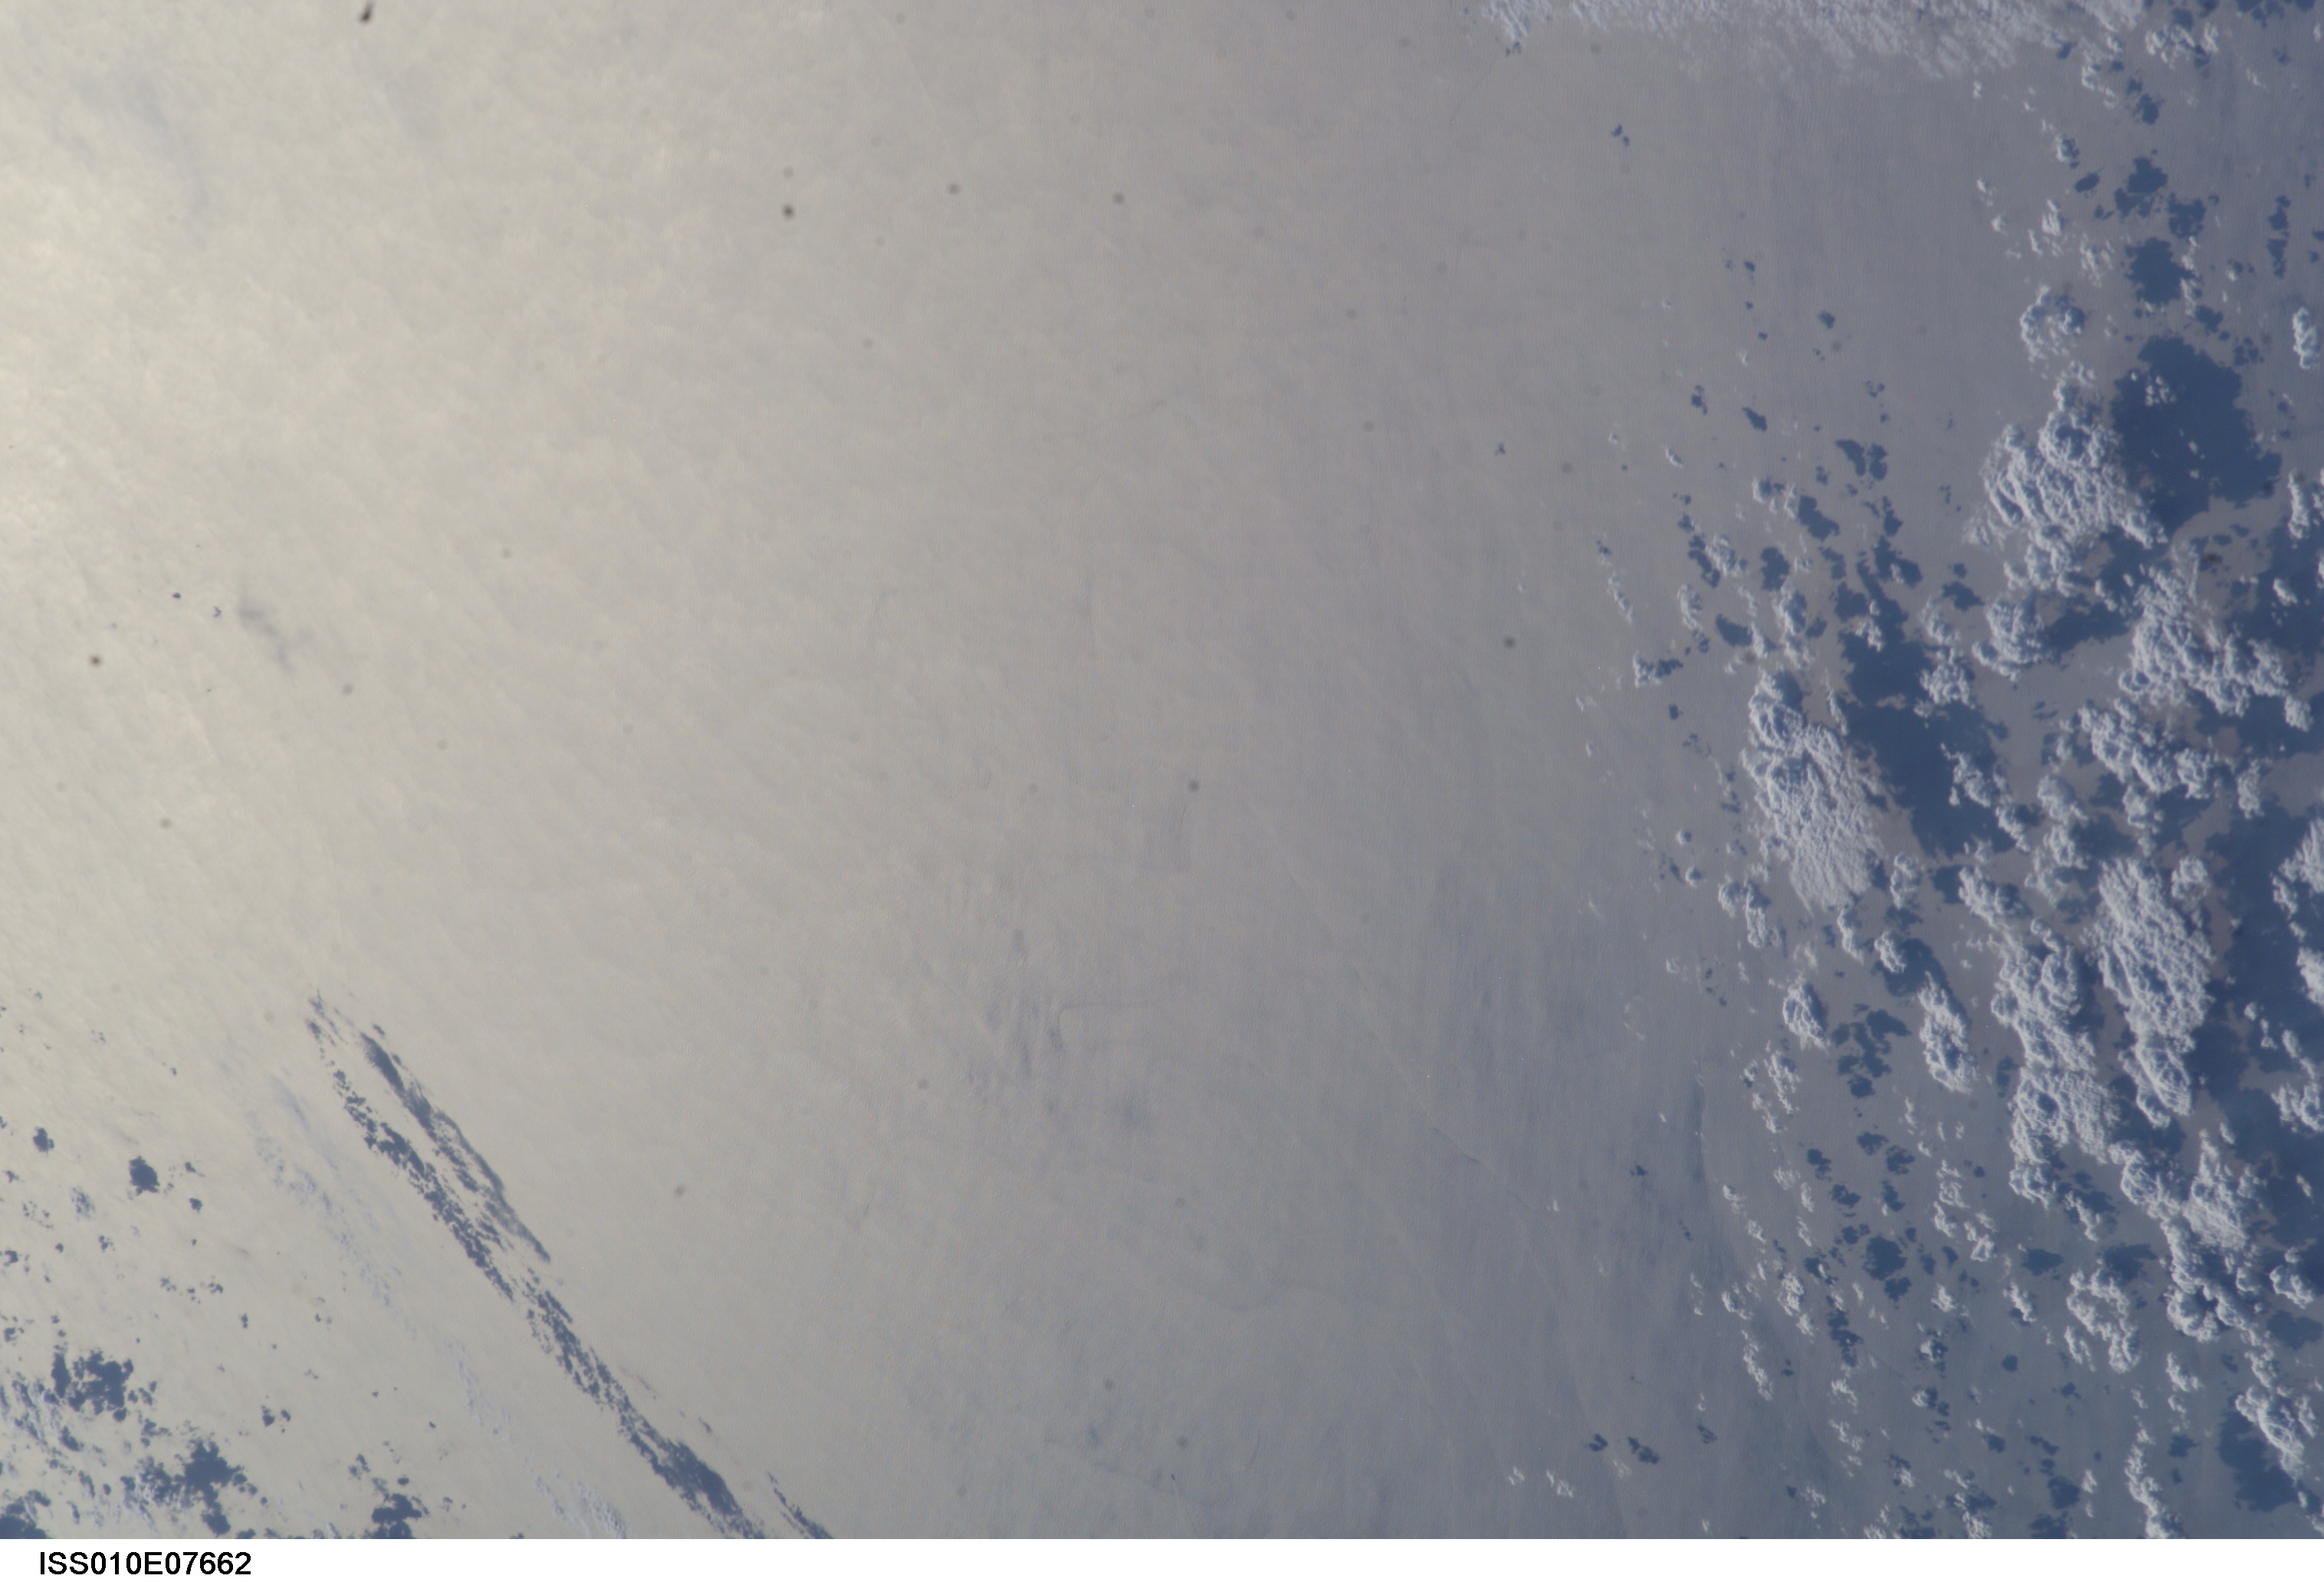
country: ATLANTIC OCEAN
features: GLINT, INTERNAL WAVES
